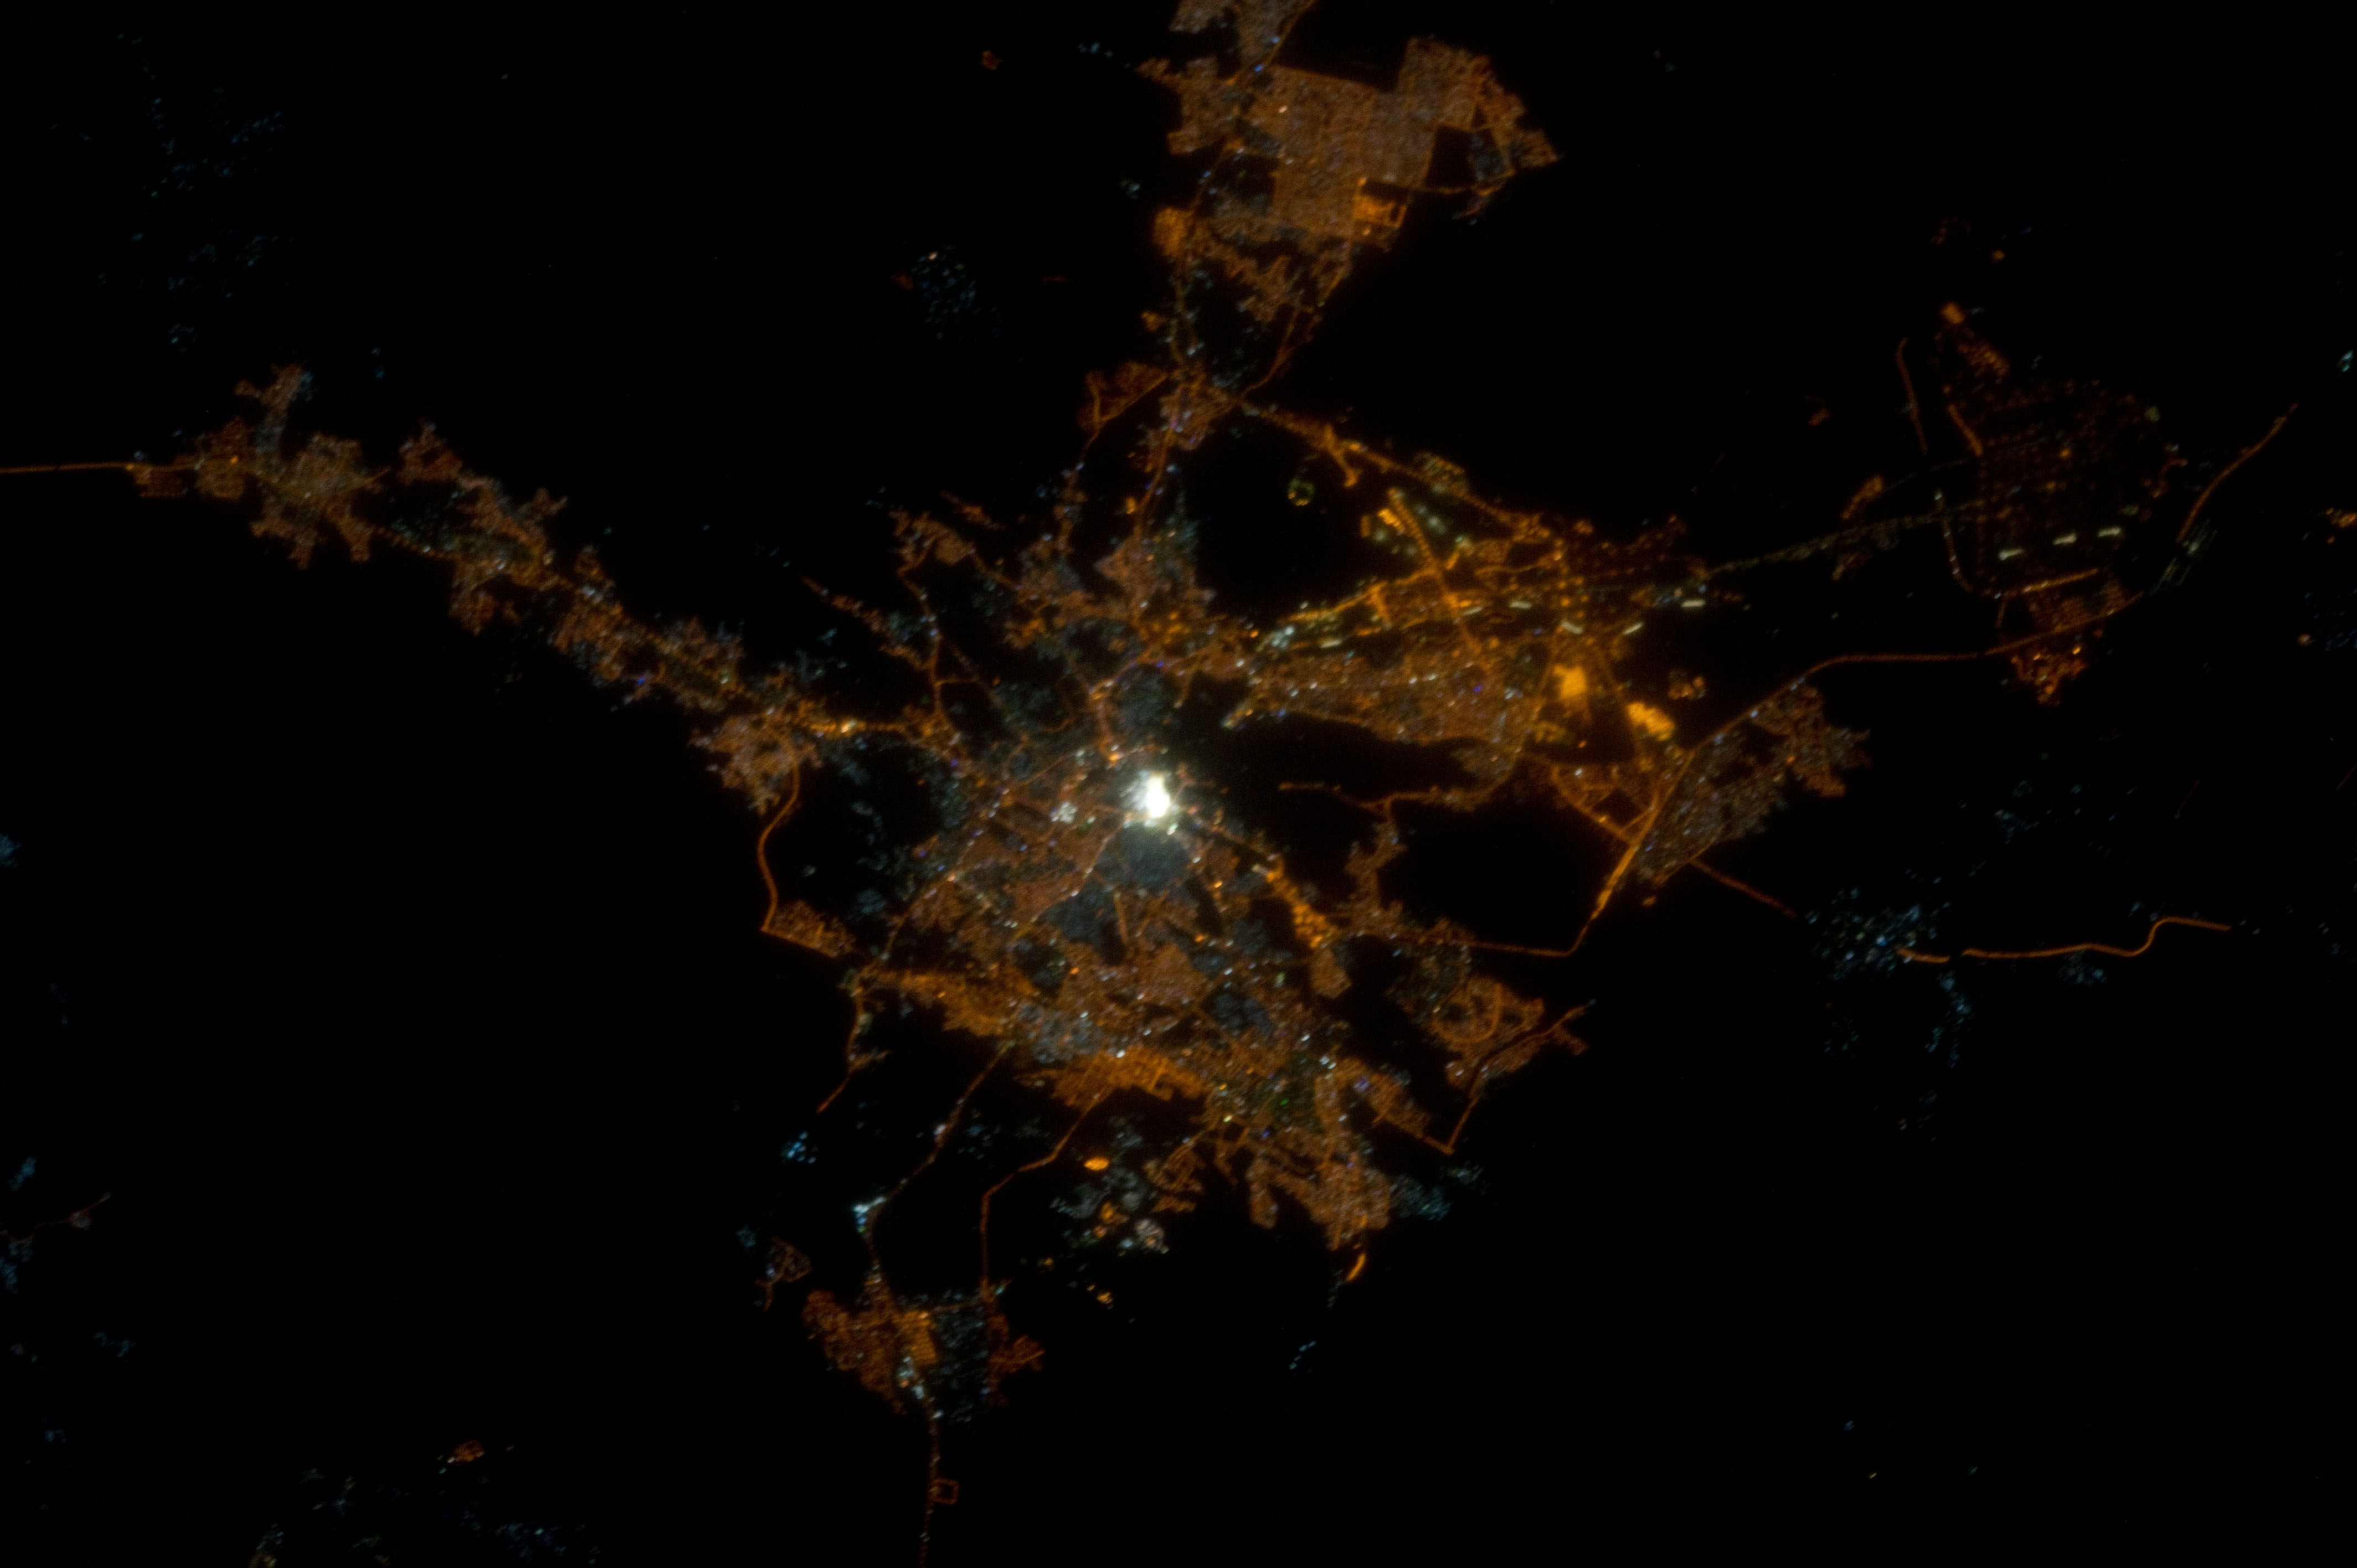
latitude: 21.4
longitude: 39.8
